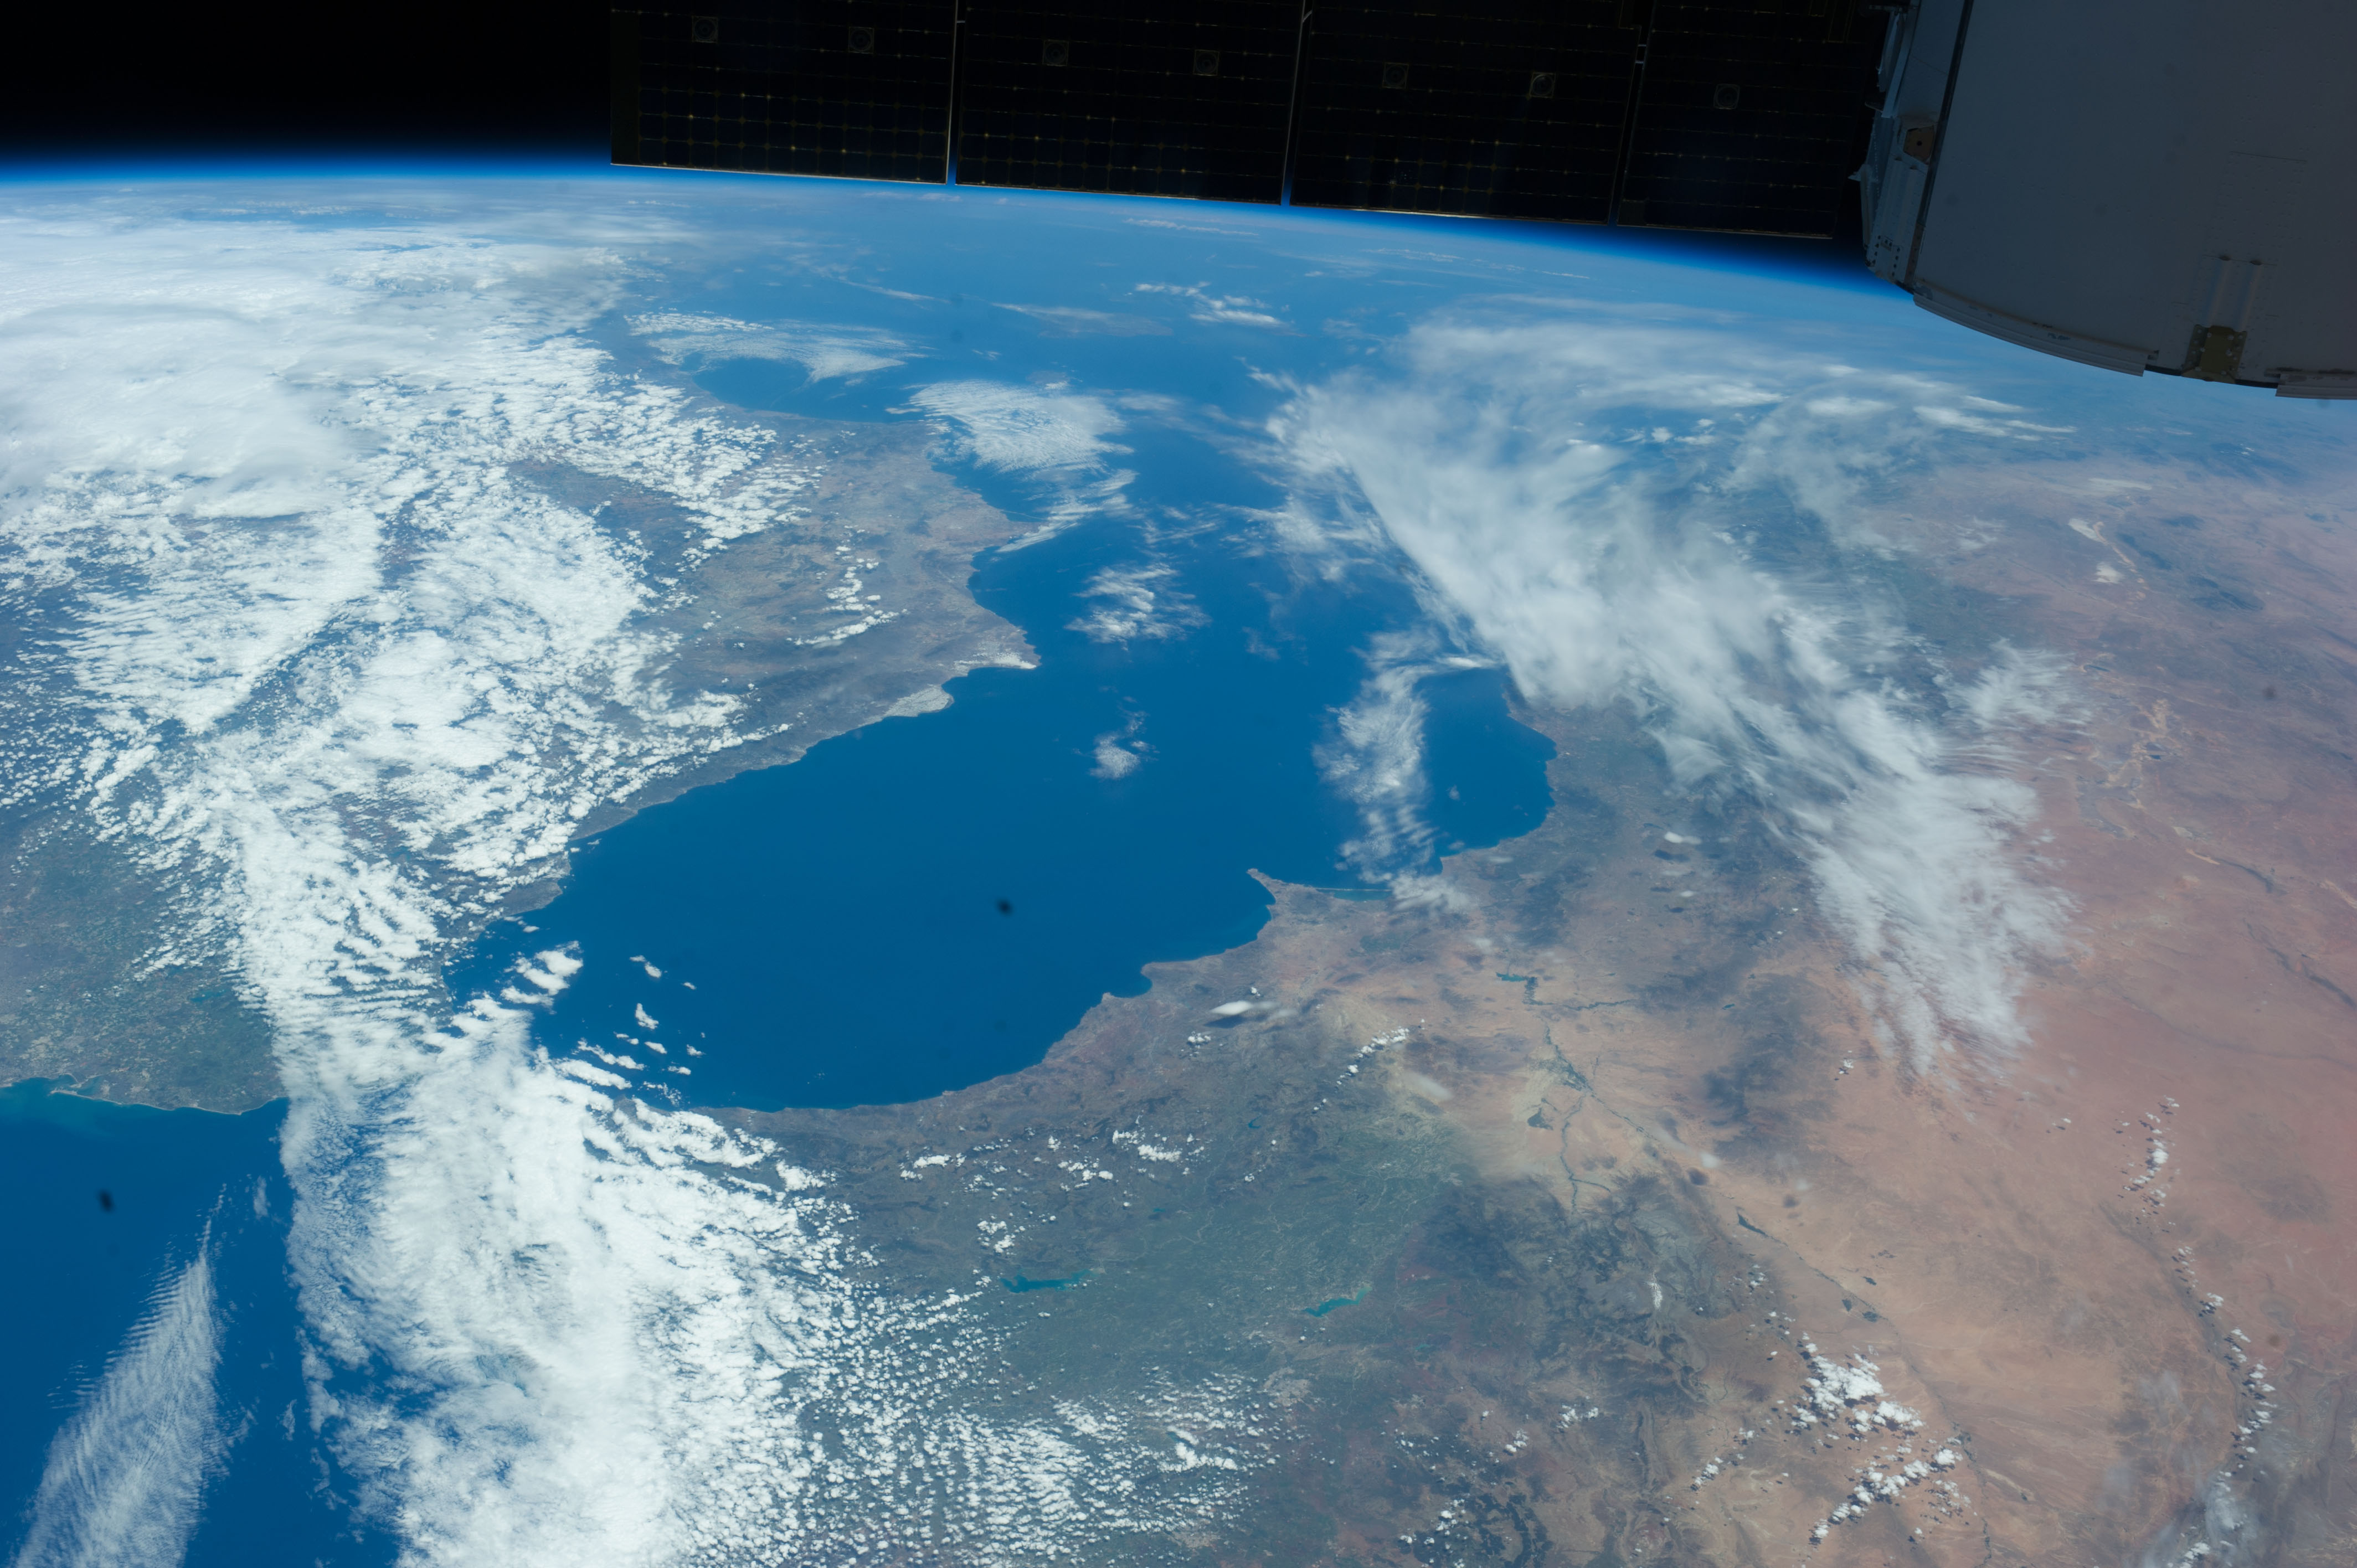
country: MEDITERRANEAN SEA
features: MEDITERRANEAN SEA, EARTH LIMB, GIBRALTAR, ROQUETAS DE MAR
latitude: 35.8
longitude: -3.0
